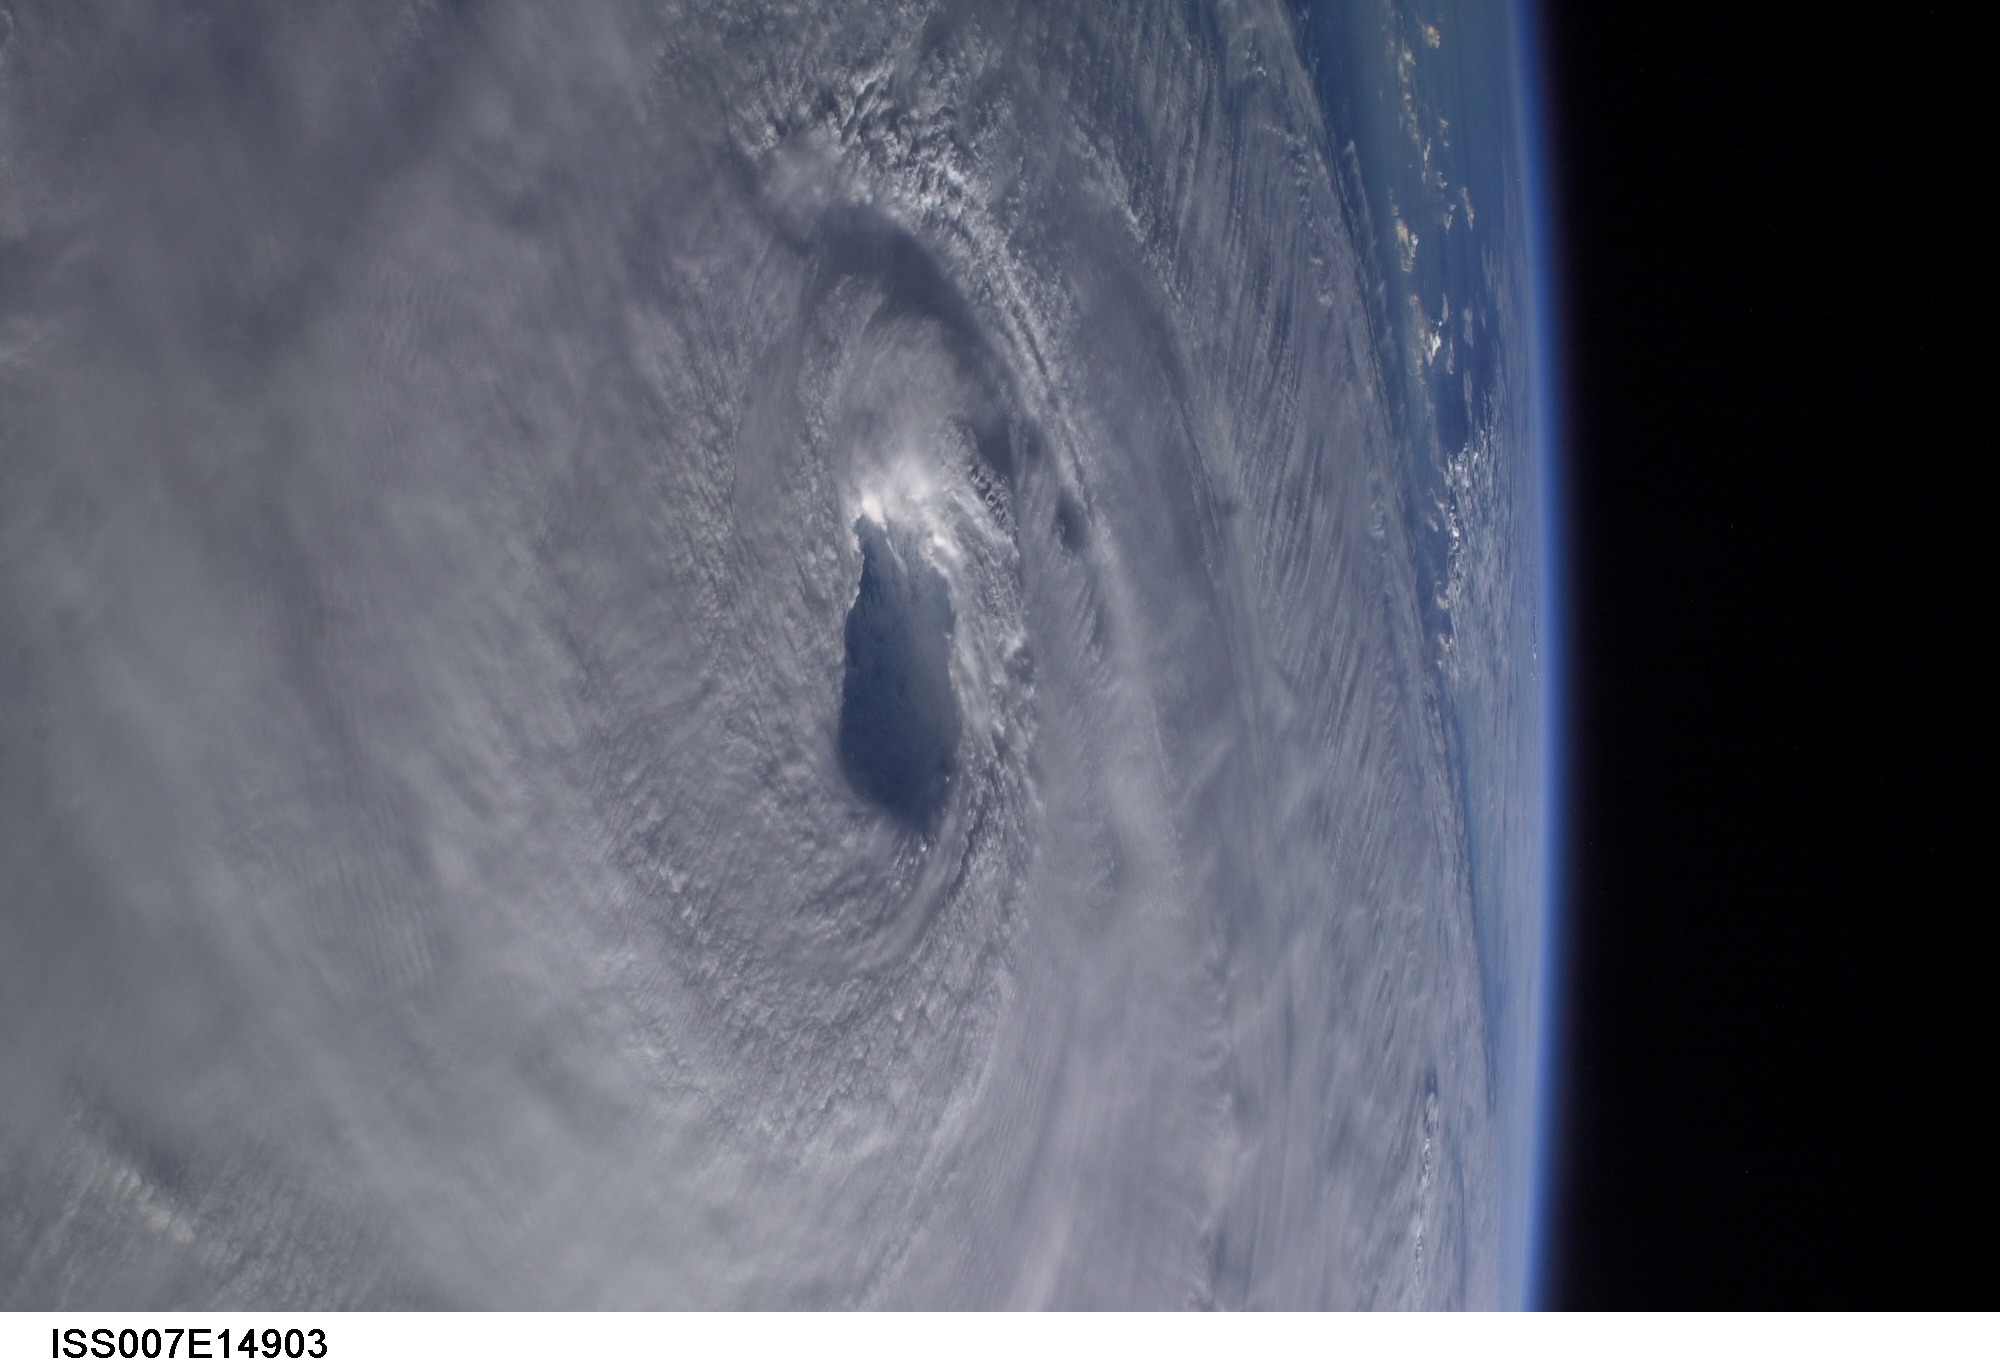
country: ATLANTIC OCEAN
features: PAN-HURRICANE ISABEL, EYE
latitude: 25.0
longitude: -69.0
